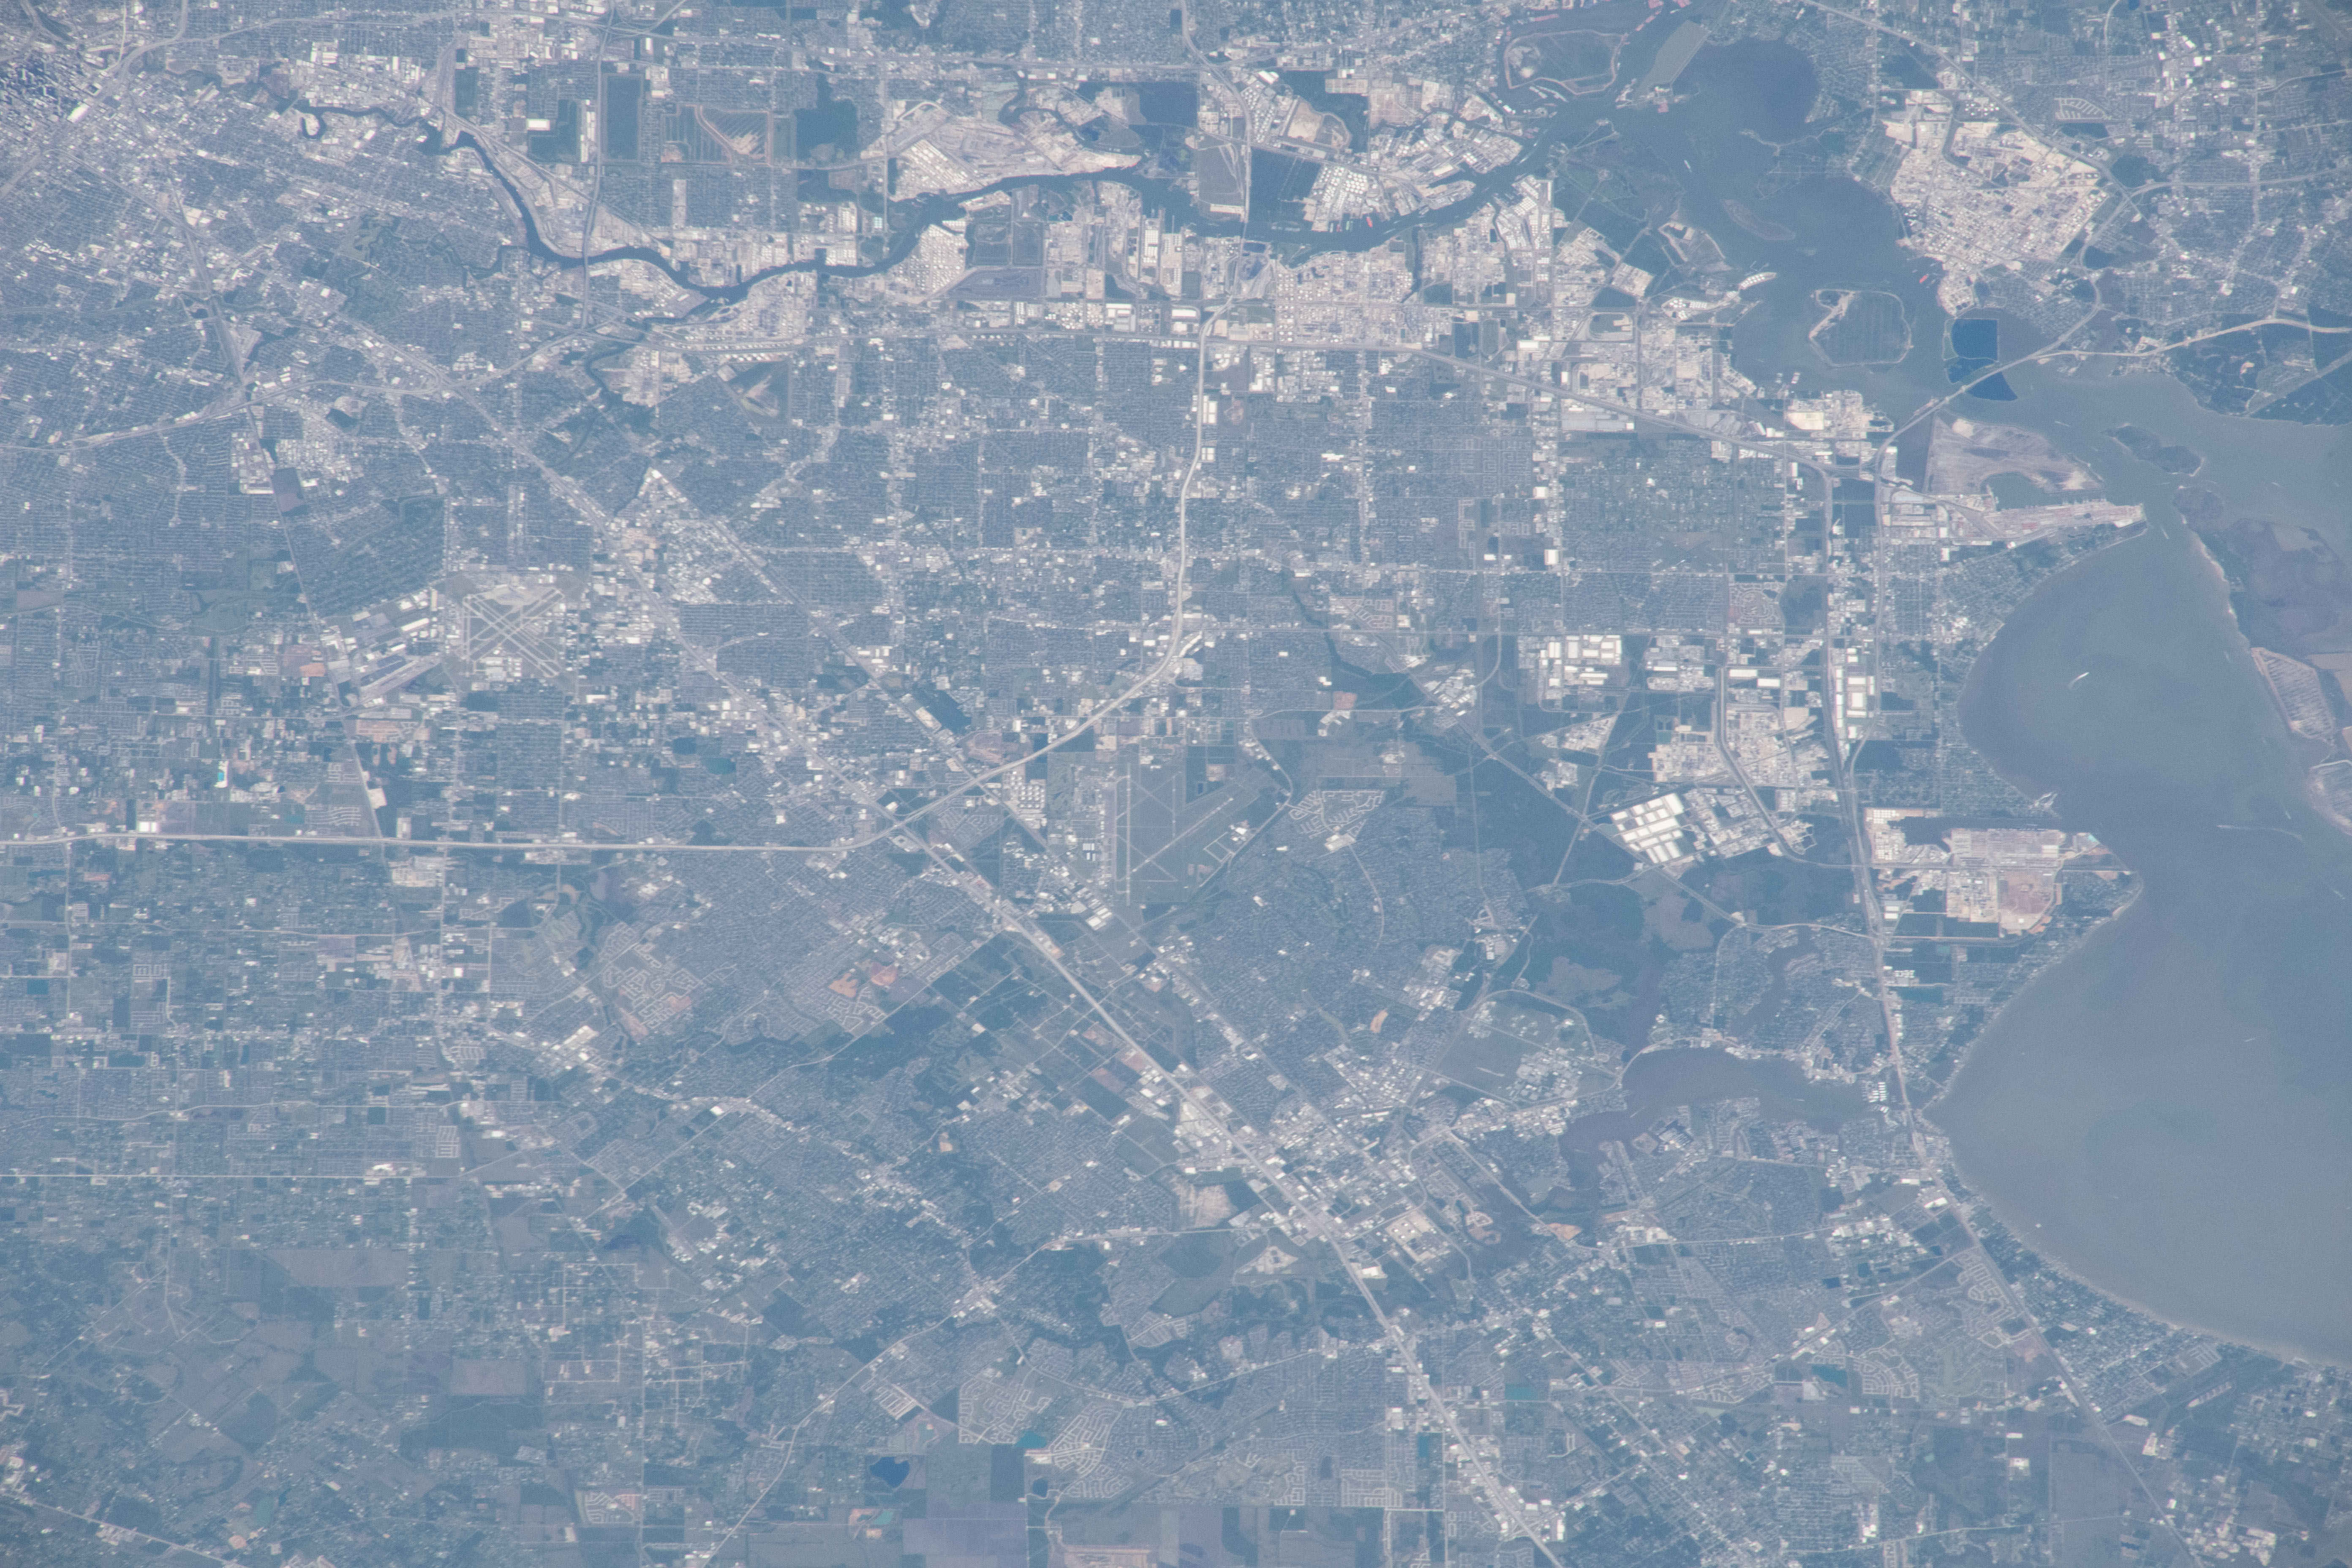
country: USA-TEXAS
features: TRINITY BAY, CLEAR LAKE CITY
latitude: 29.6
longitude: -95.1
